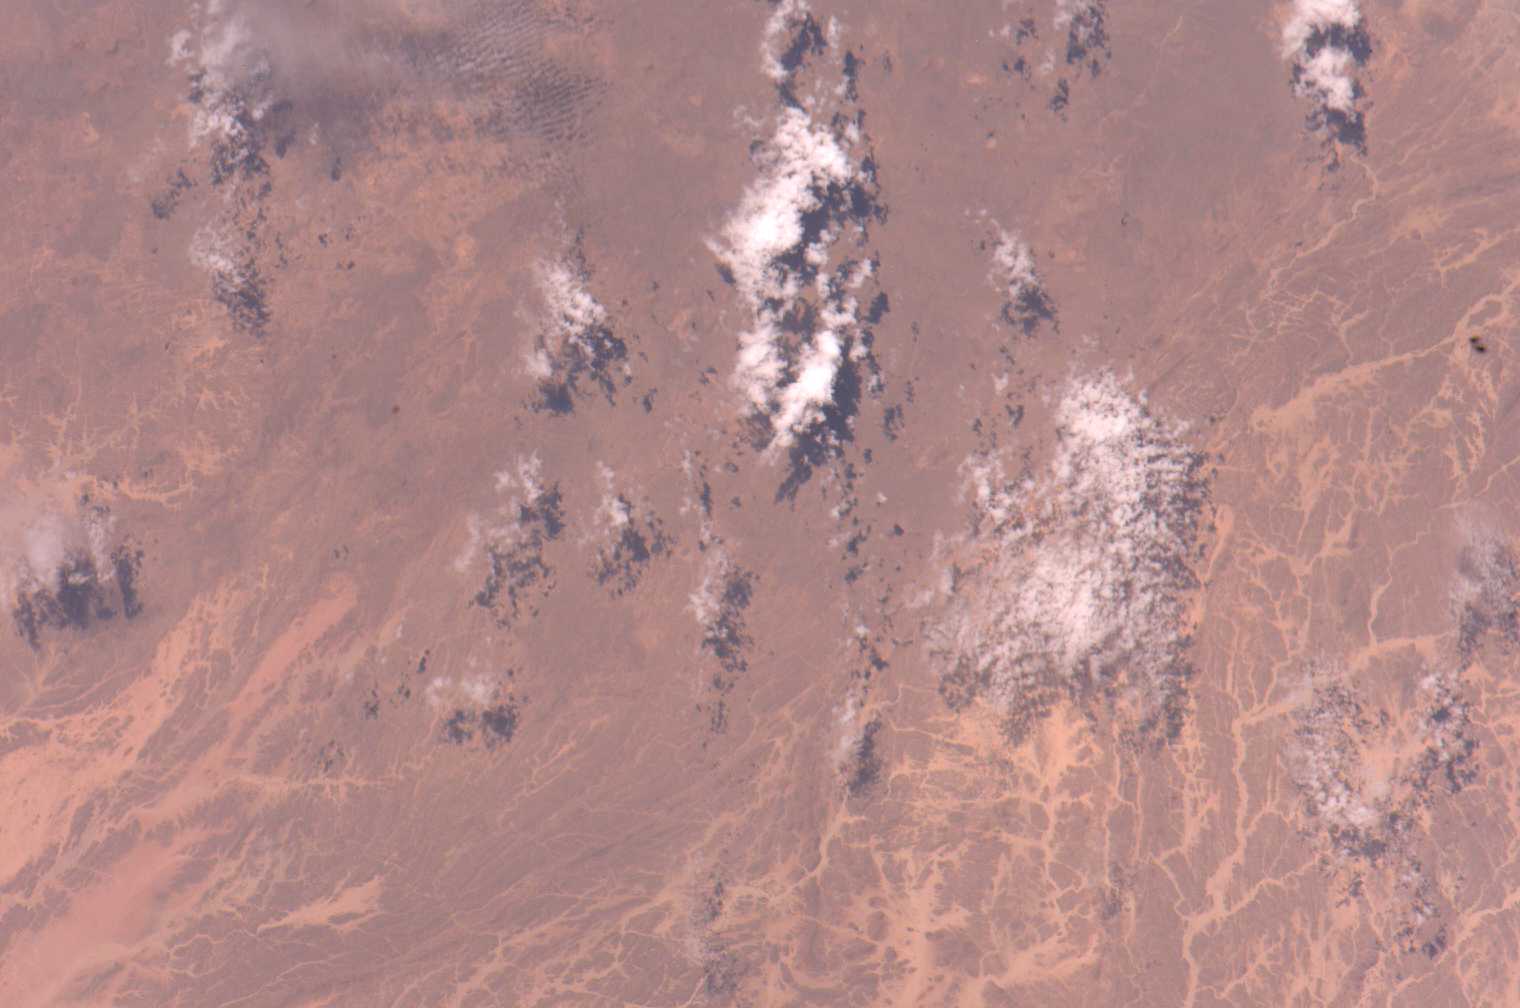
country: ALGERIA
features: S. HOGGAR MTS.
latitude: 22.5
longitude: 5.0
